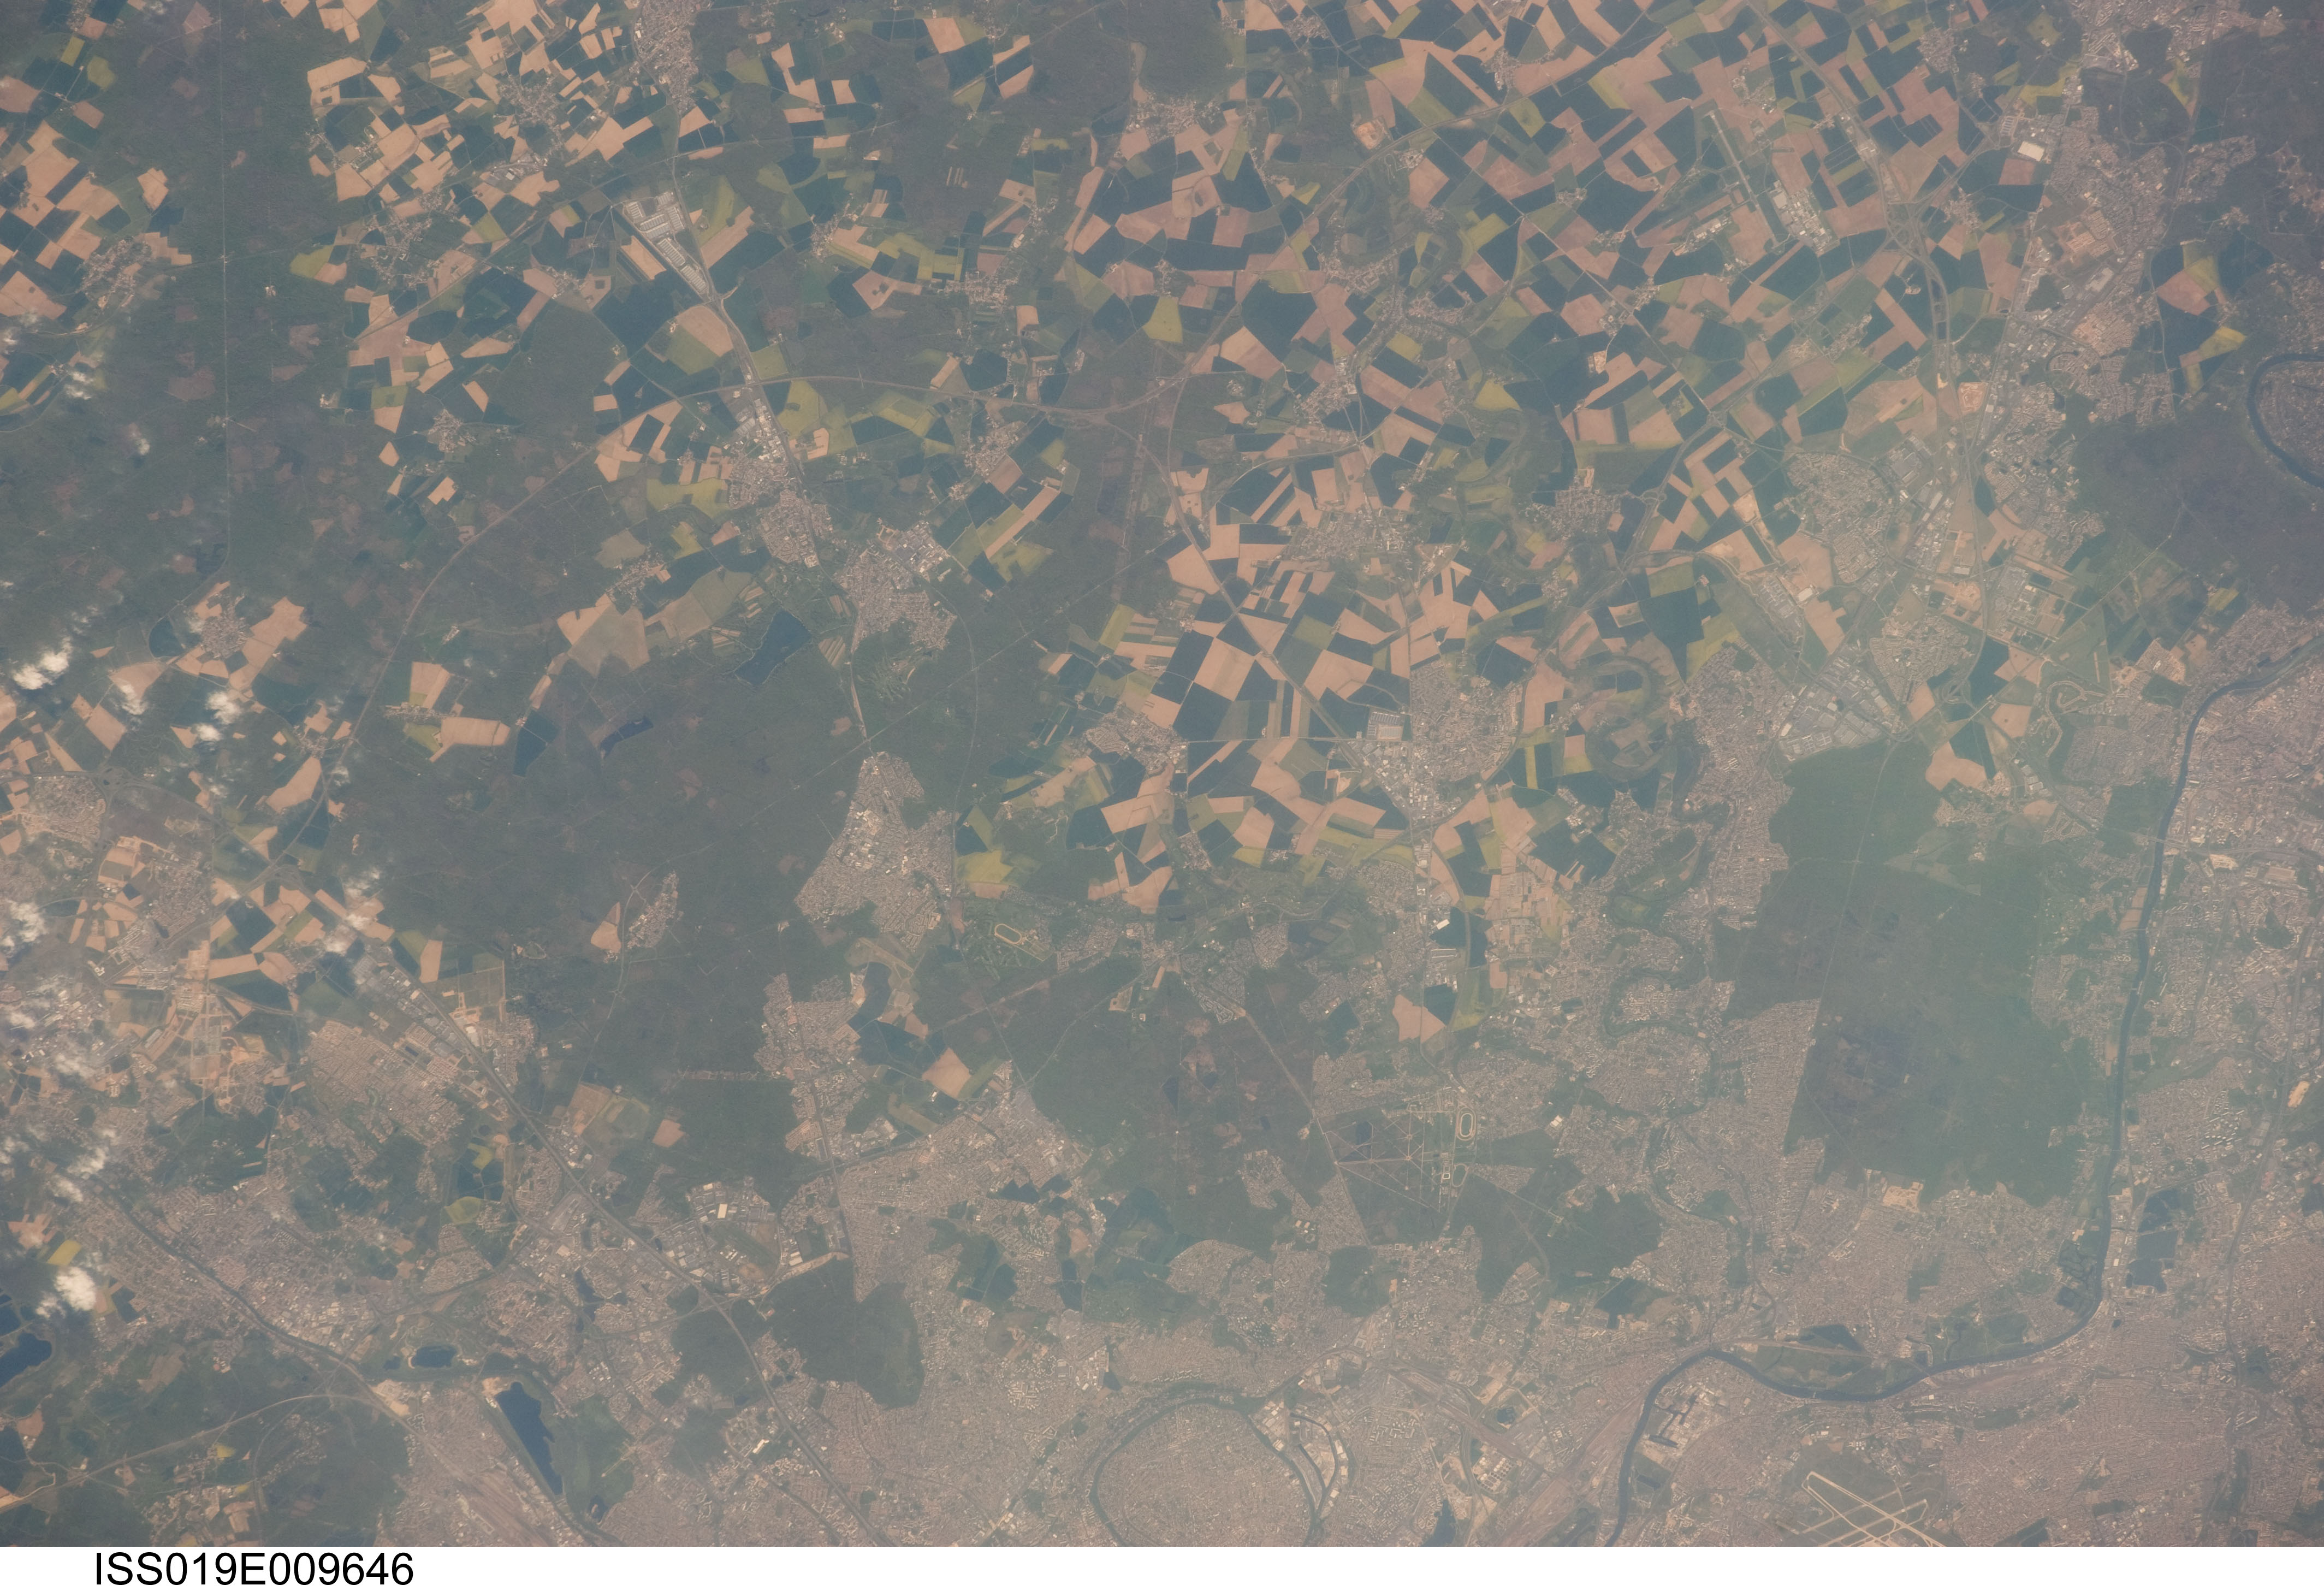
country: FRANCE
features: S. PARIS SUBURBS, SEINE R., AIRPORT, AGR.
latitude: 48.7
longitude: 2.7
